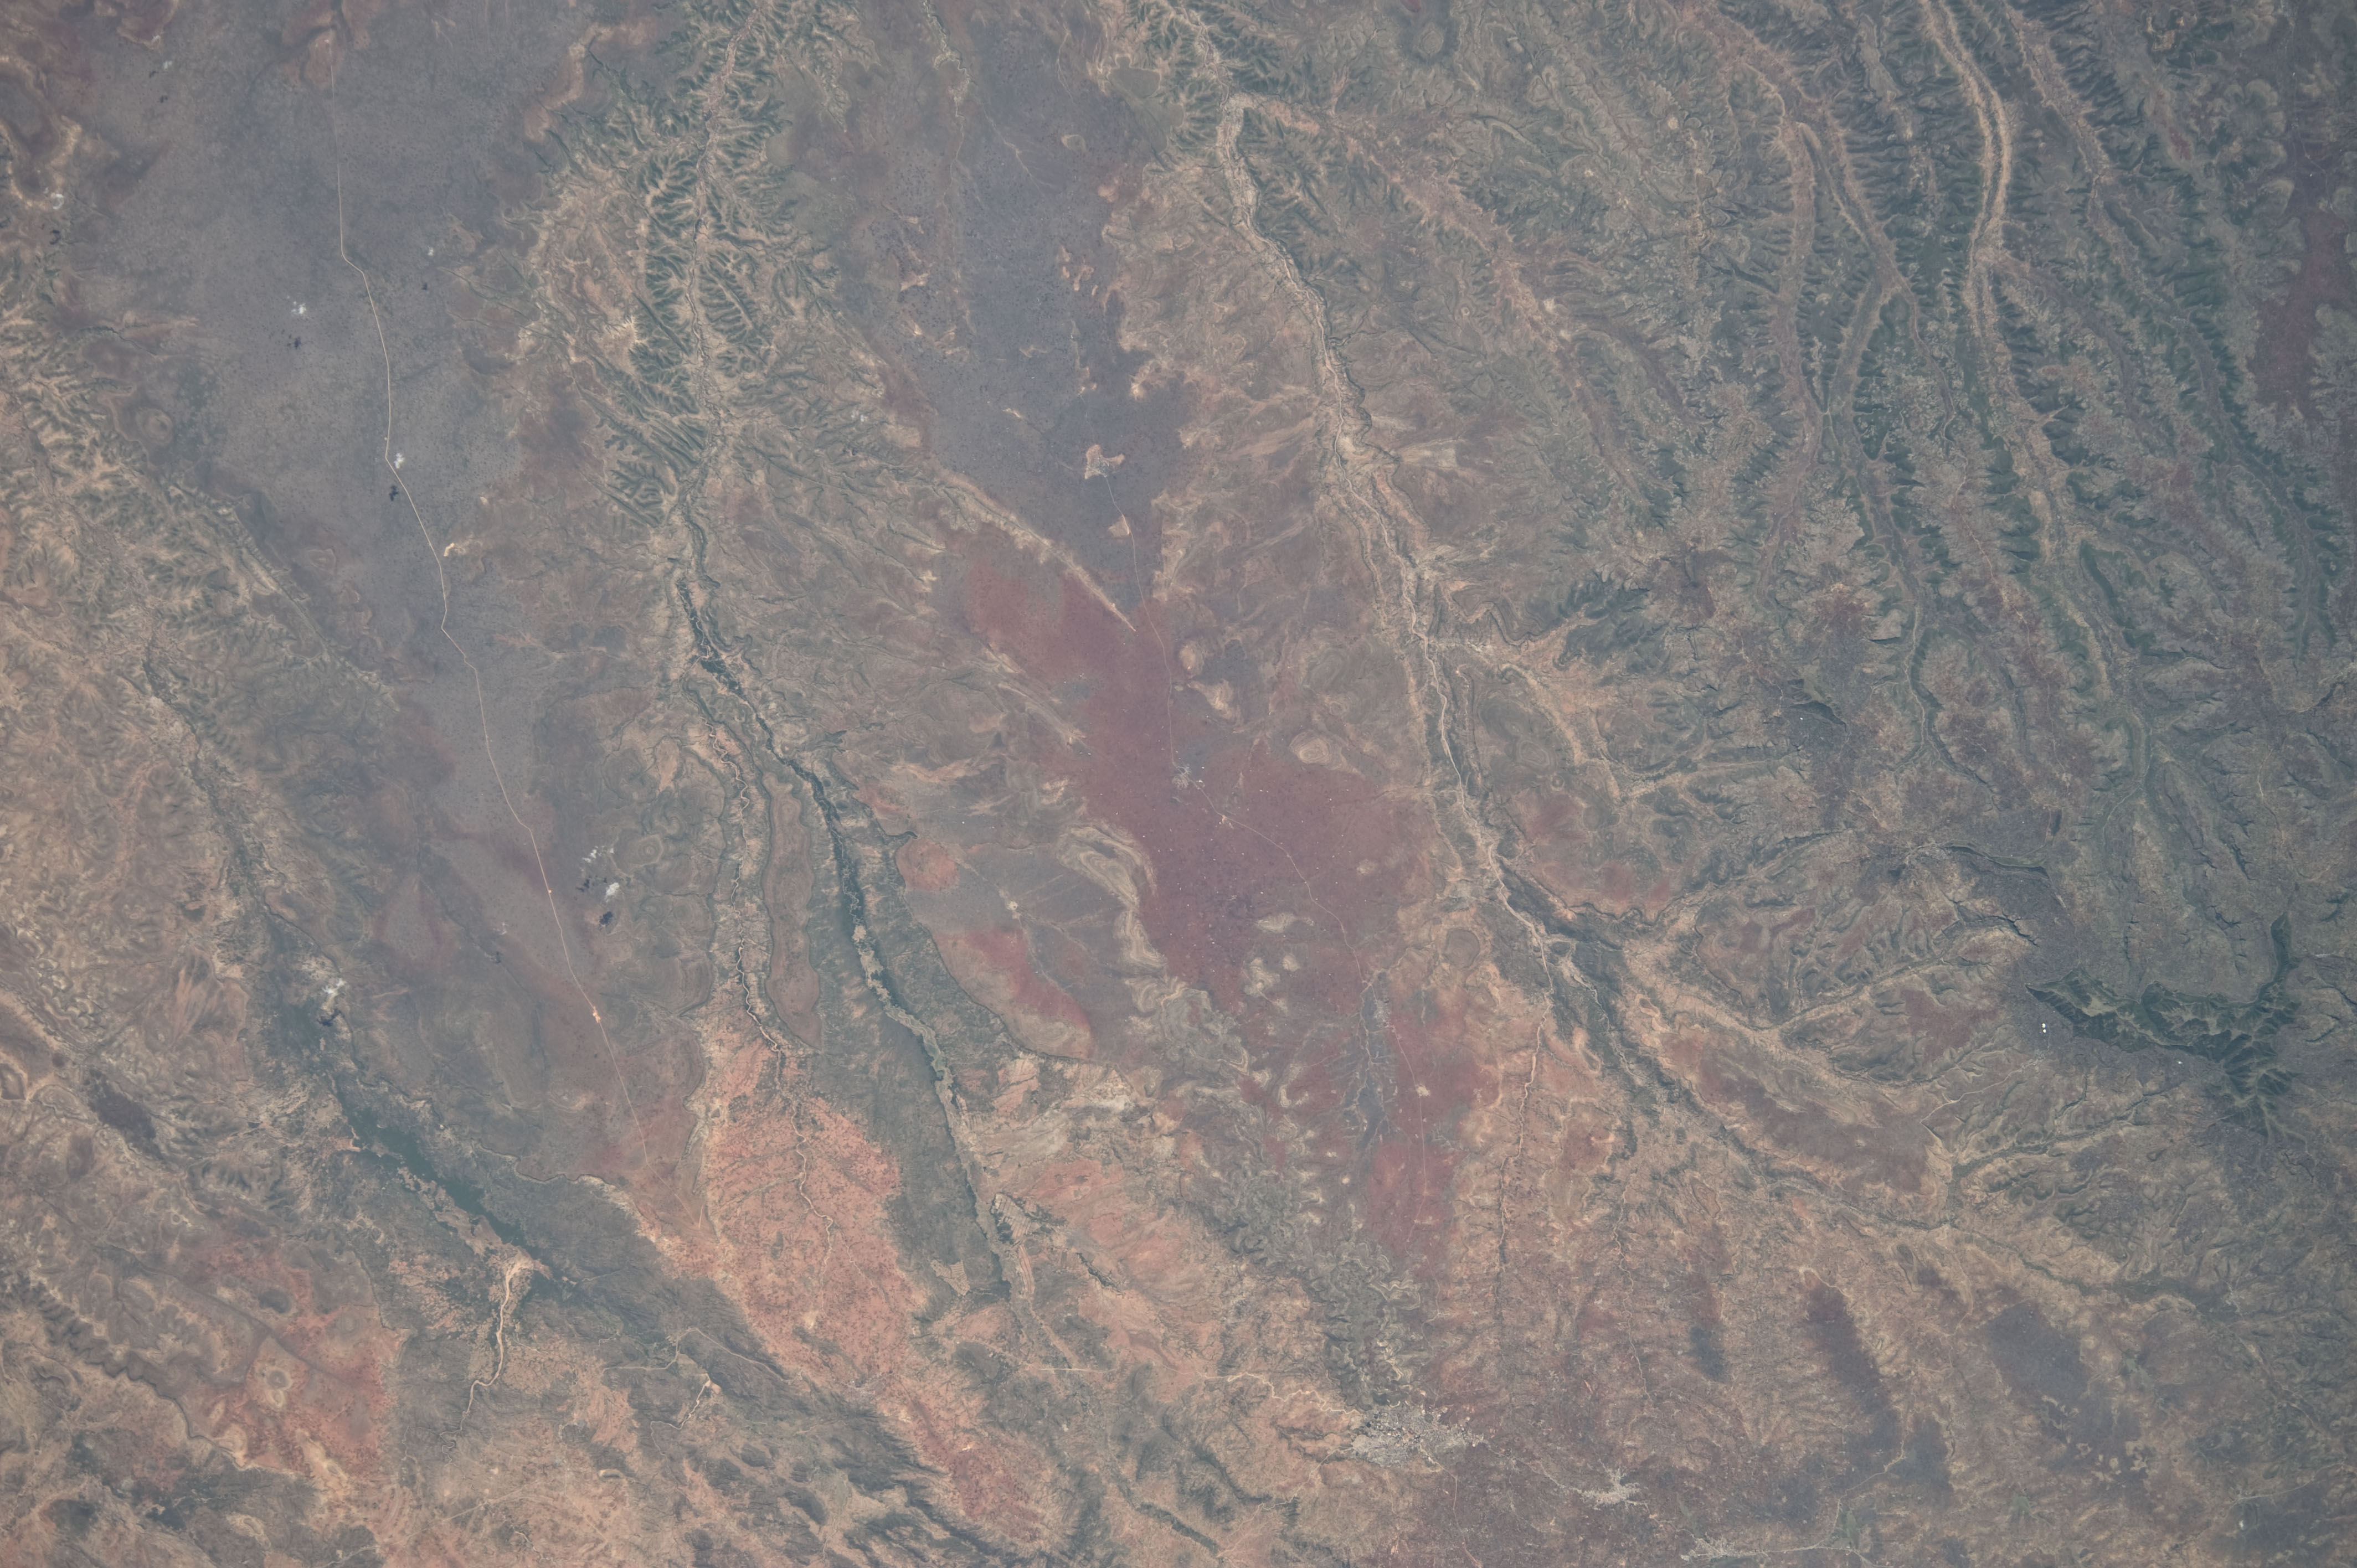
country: ETHIOPIA
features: DISSECTED PLATEAU, RAVINES, DAKETA WATERCOURSE, GOBELE STREAM, ROADS
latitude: 8.5
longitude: 42.4
